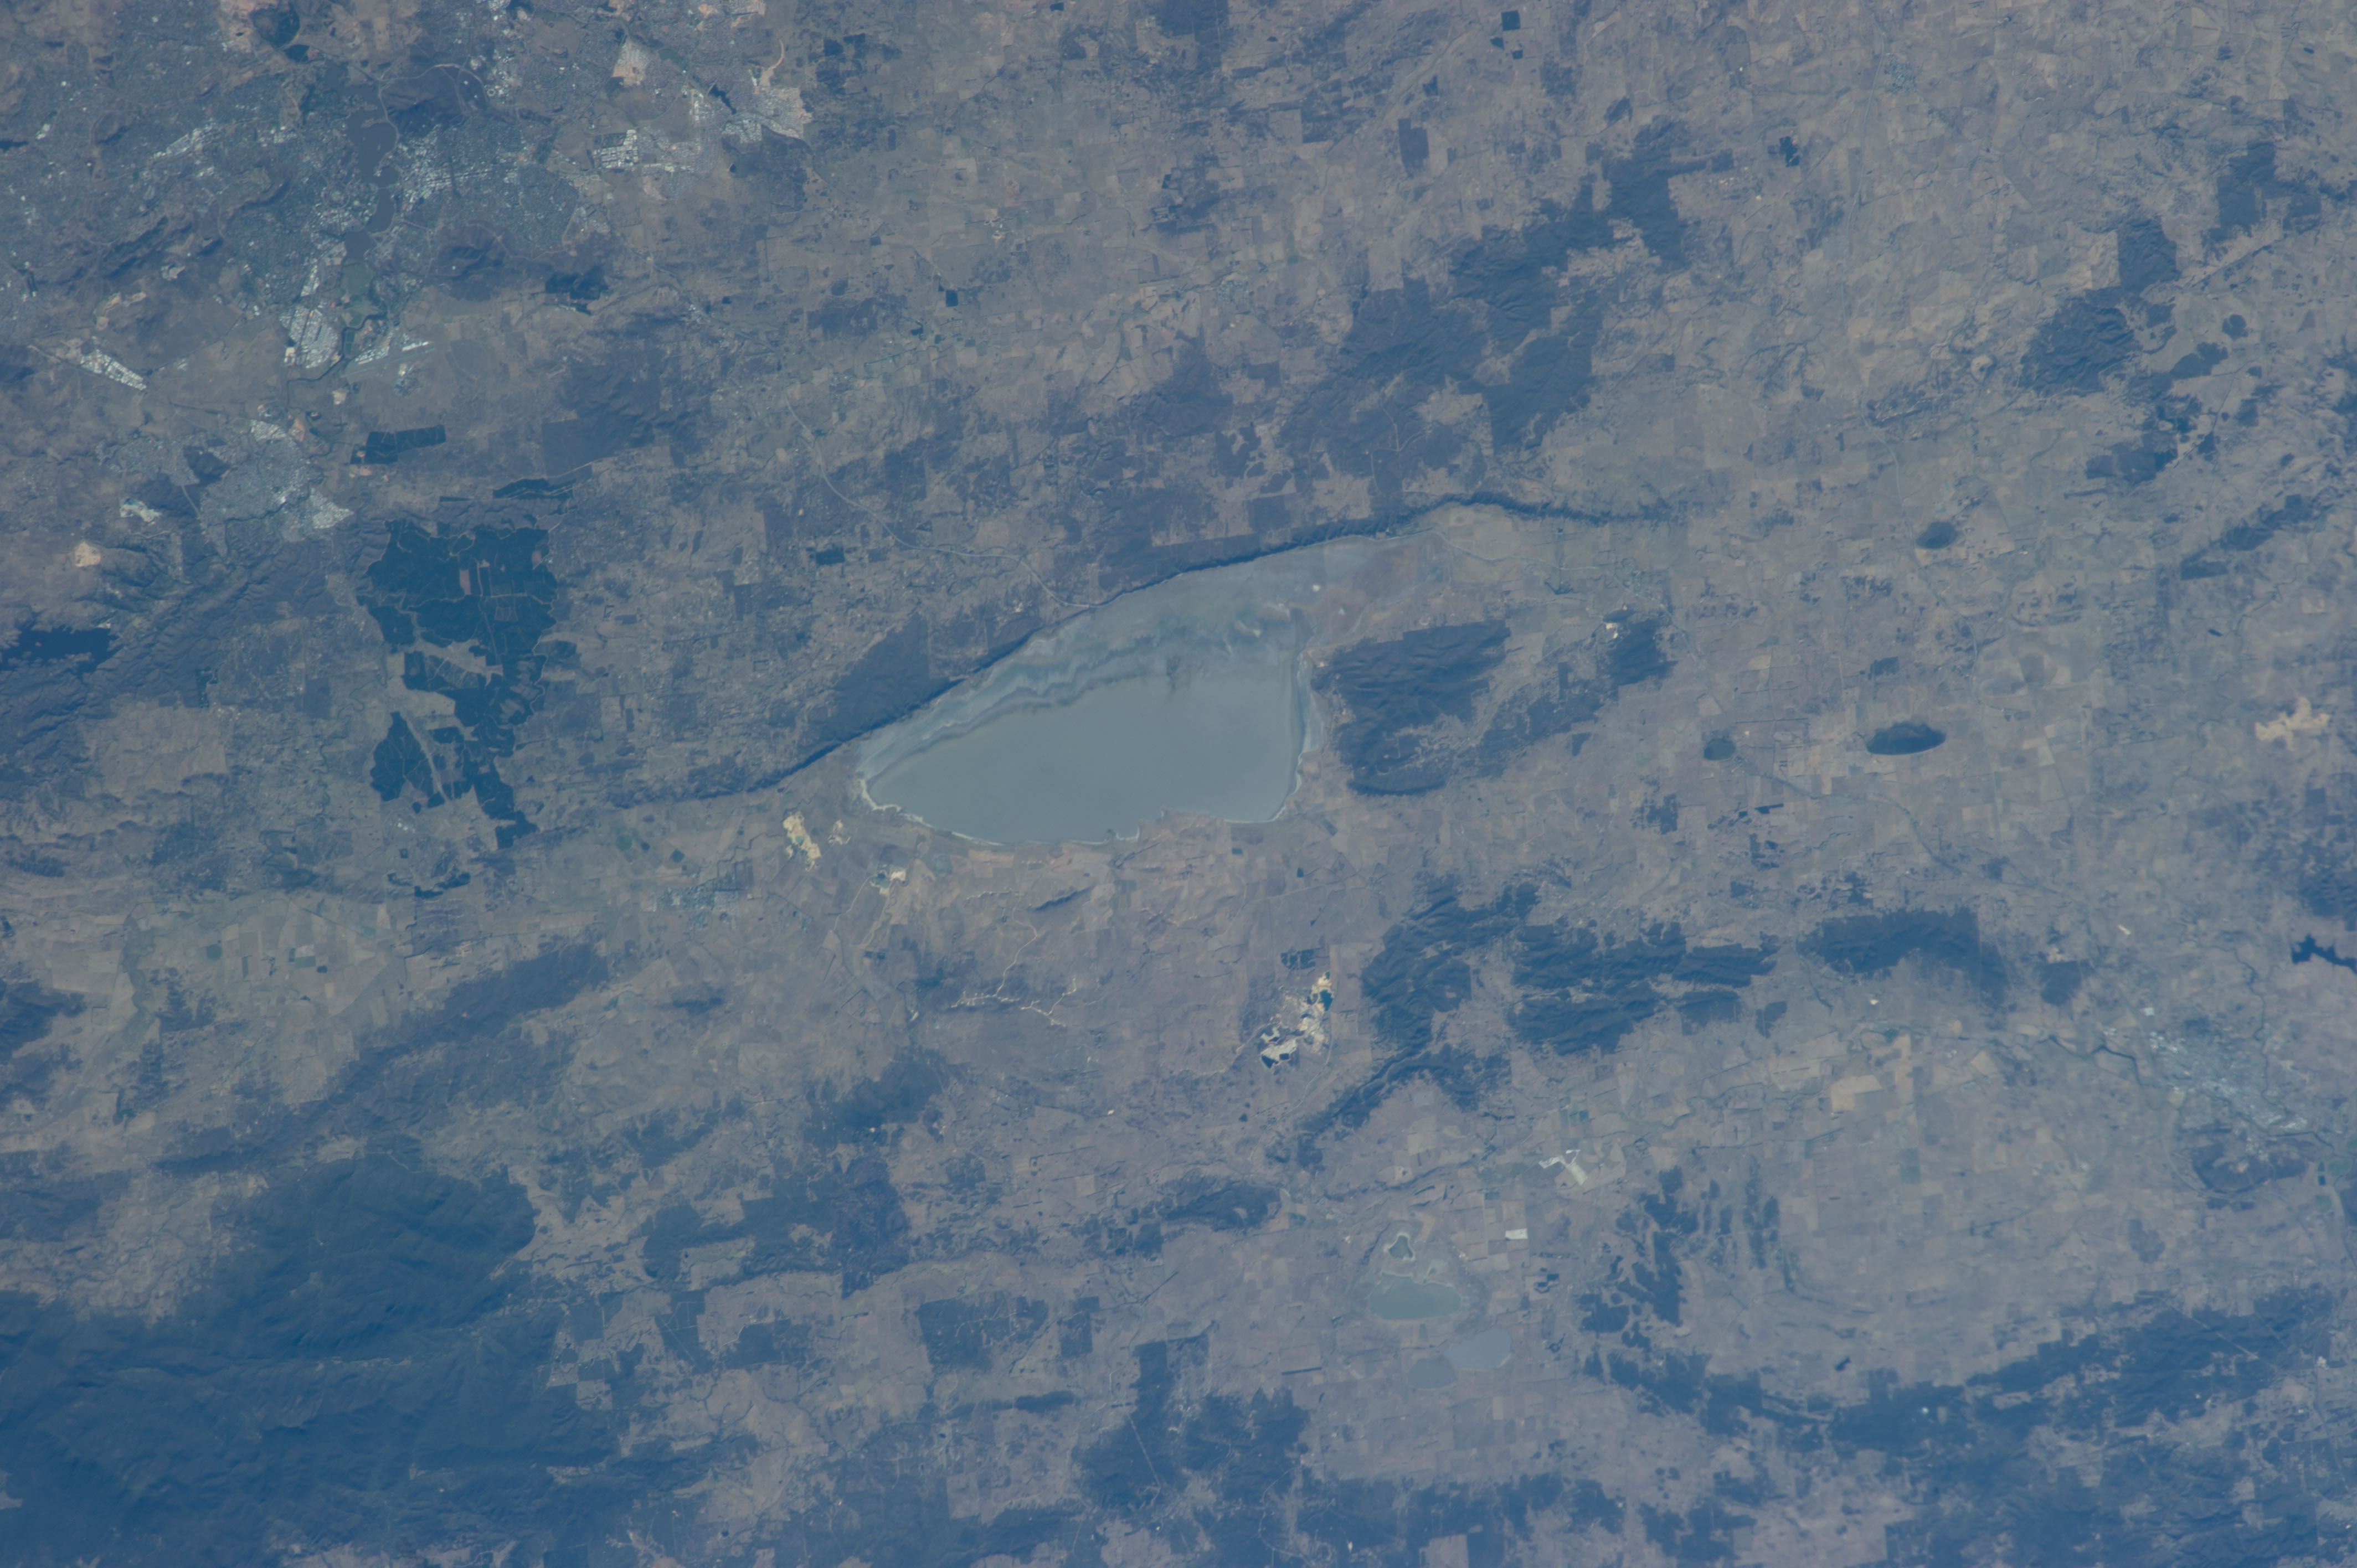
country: AUSTRALIA-NSW
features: LAKE GEORGE, S. CANBERRA
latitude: -35.1
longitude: 149.5
